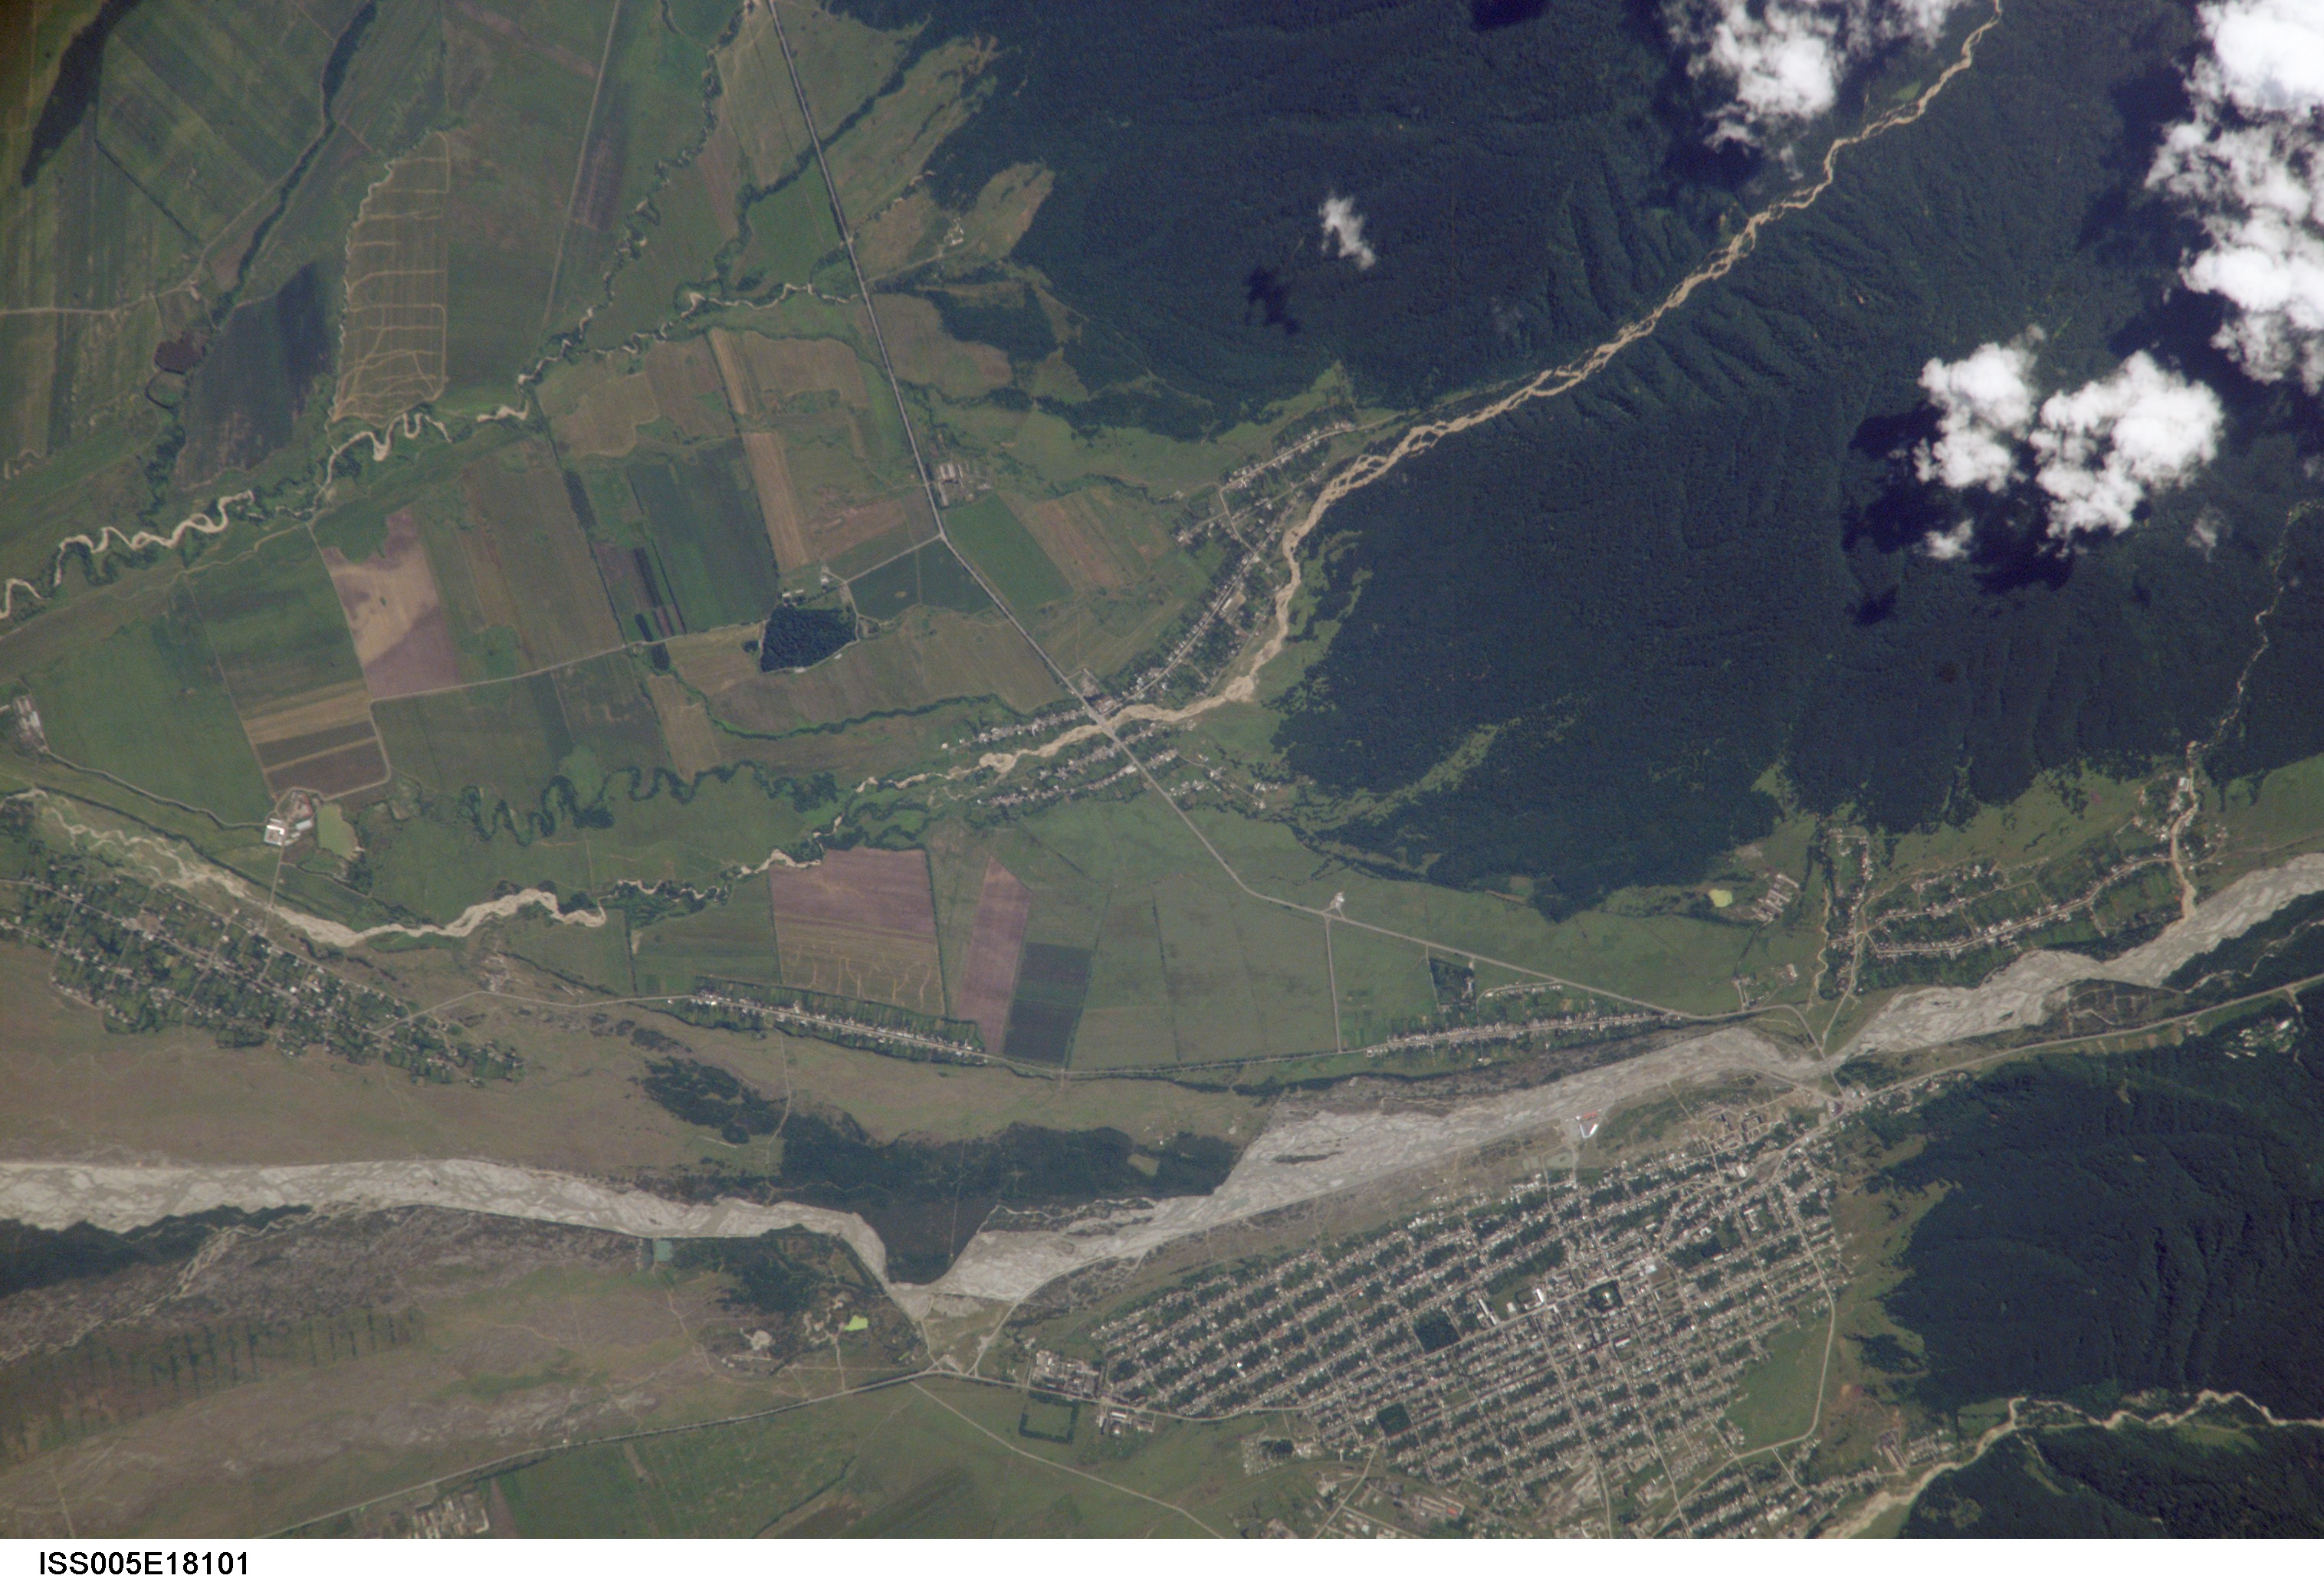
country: RUSSIAN FEDERATION
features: CHANNELS, URBAN DEVELOPMENT
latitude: 43.0
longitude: 44.0
